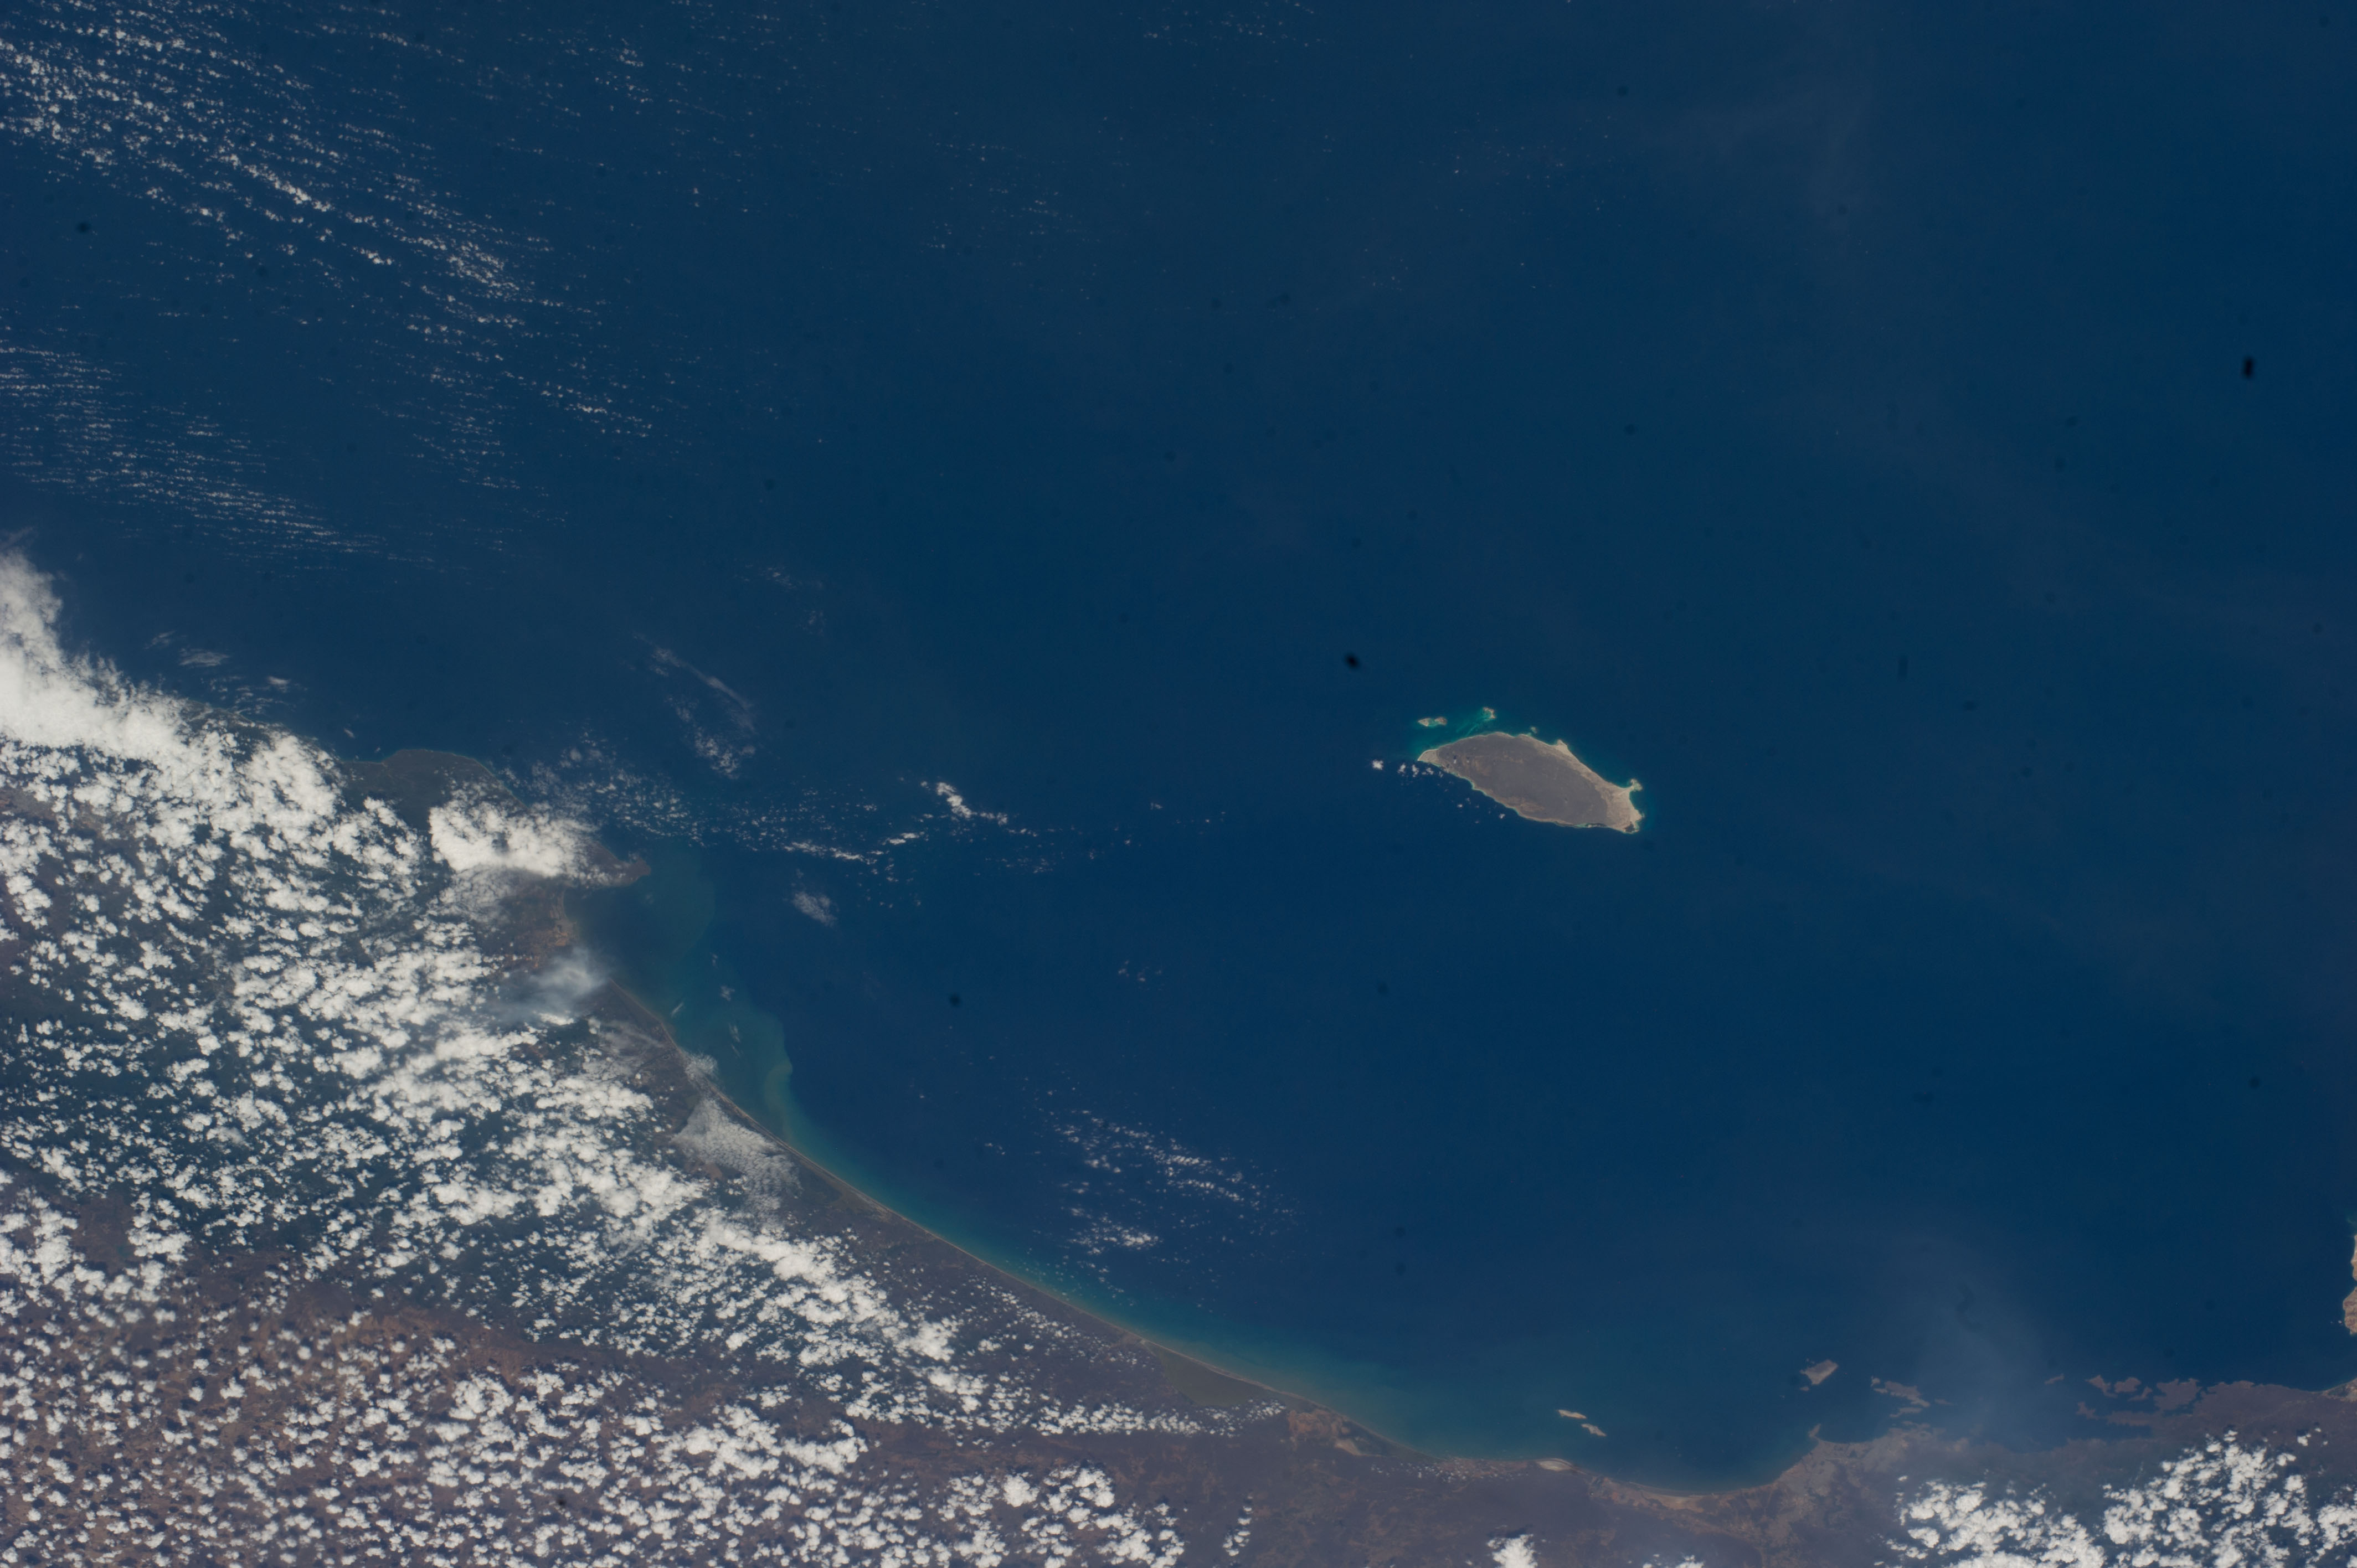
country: VENEZUELA
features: CARIBBEAN S., TORTUGA I., C. CODERA, COAST, ISLETS, TOWNS, MTS., FOR.
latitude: 11.0
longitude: -65.5
